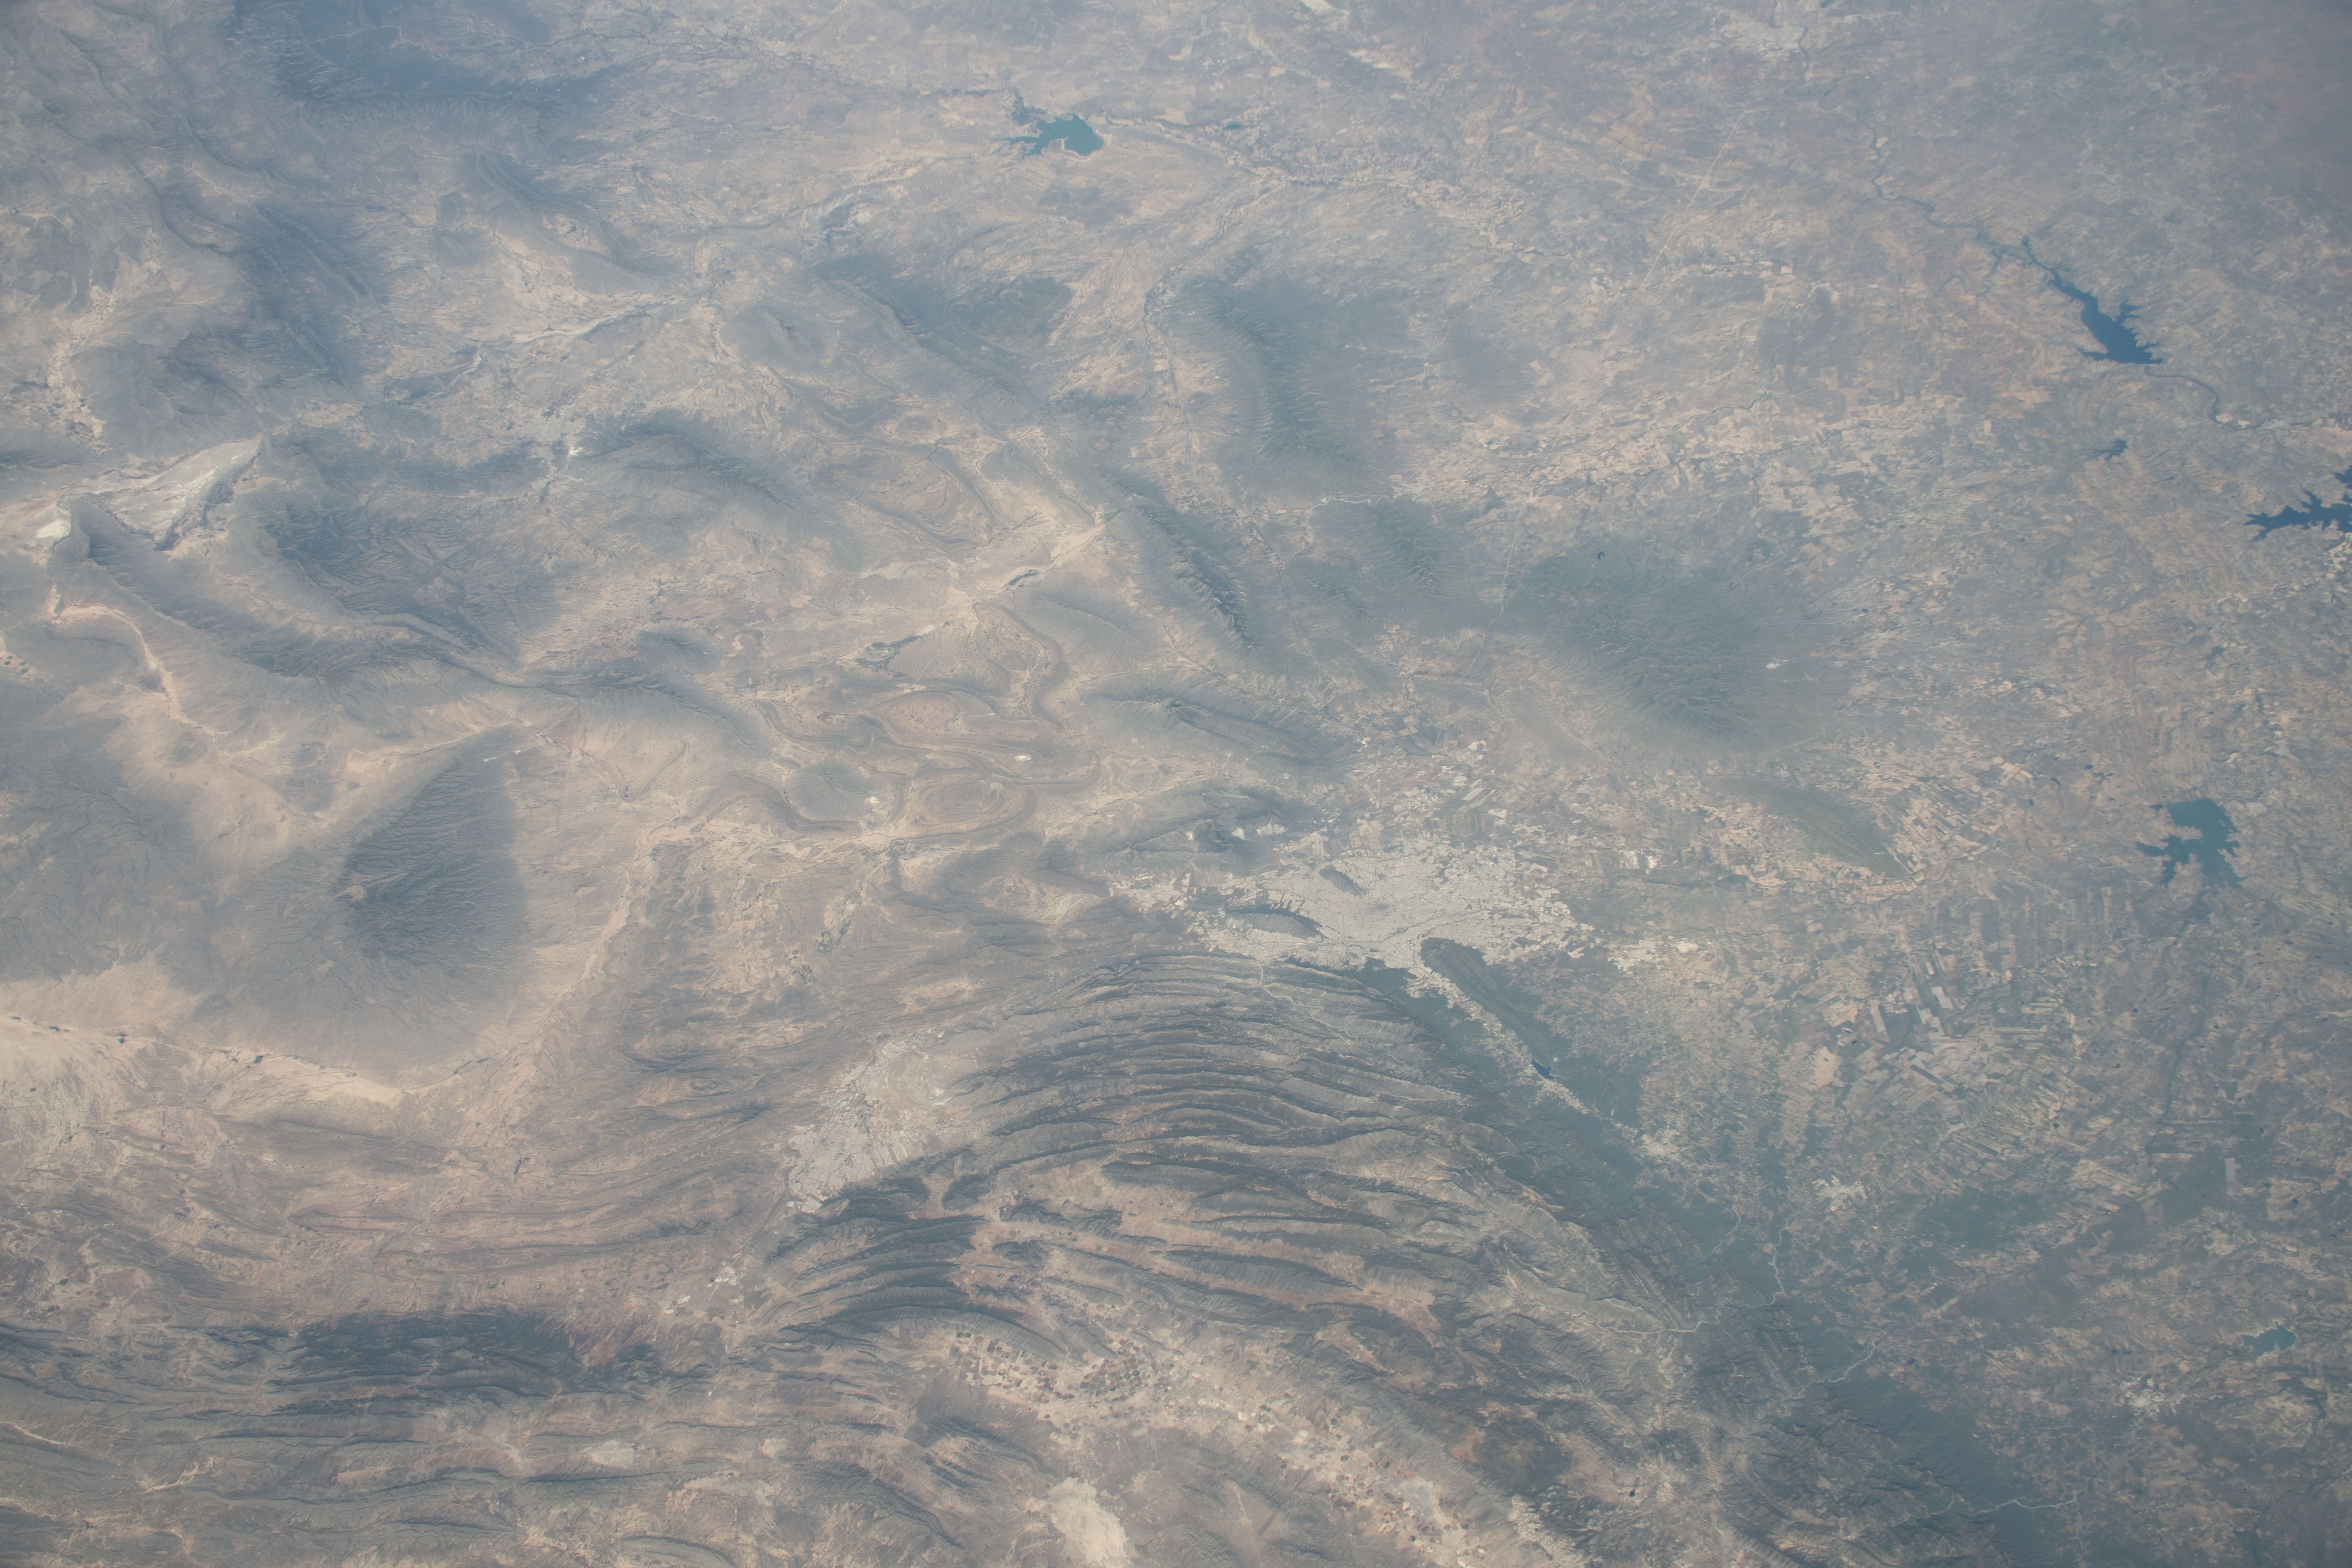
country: MEXICO
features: NUEVO LEON, CUMBRES DE MONTERREY NATIONAL PARK, MONTERREY, PRESA EL CUCHILLO, PRESA MARTE R. GA"MEZ, DON MARTAN
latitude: 26.0
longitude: -100.5
